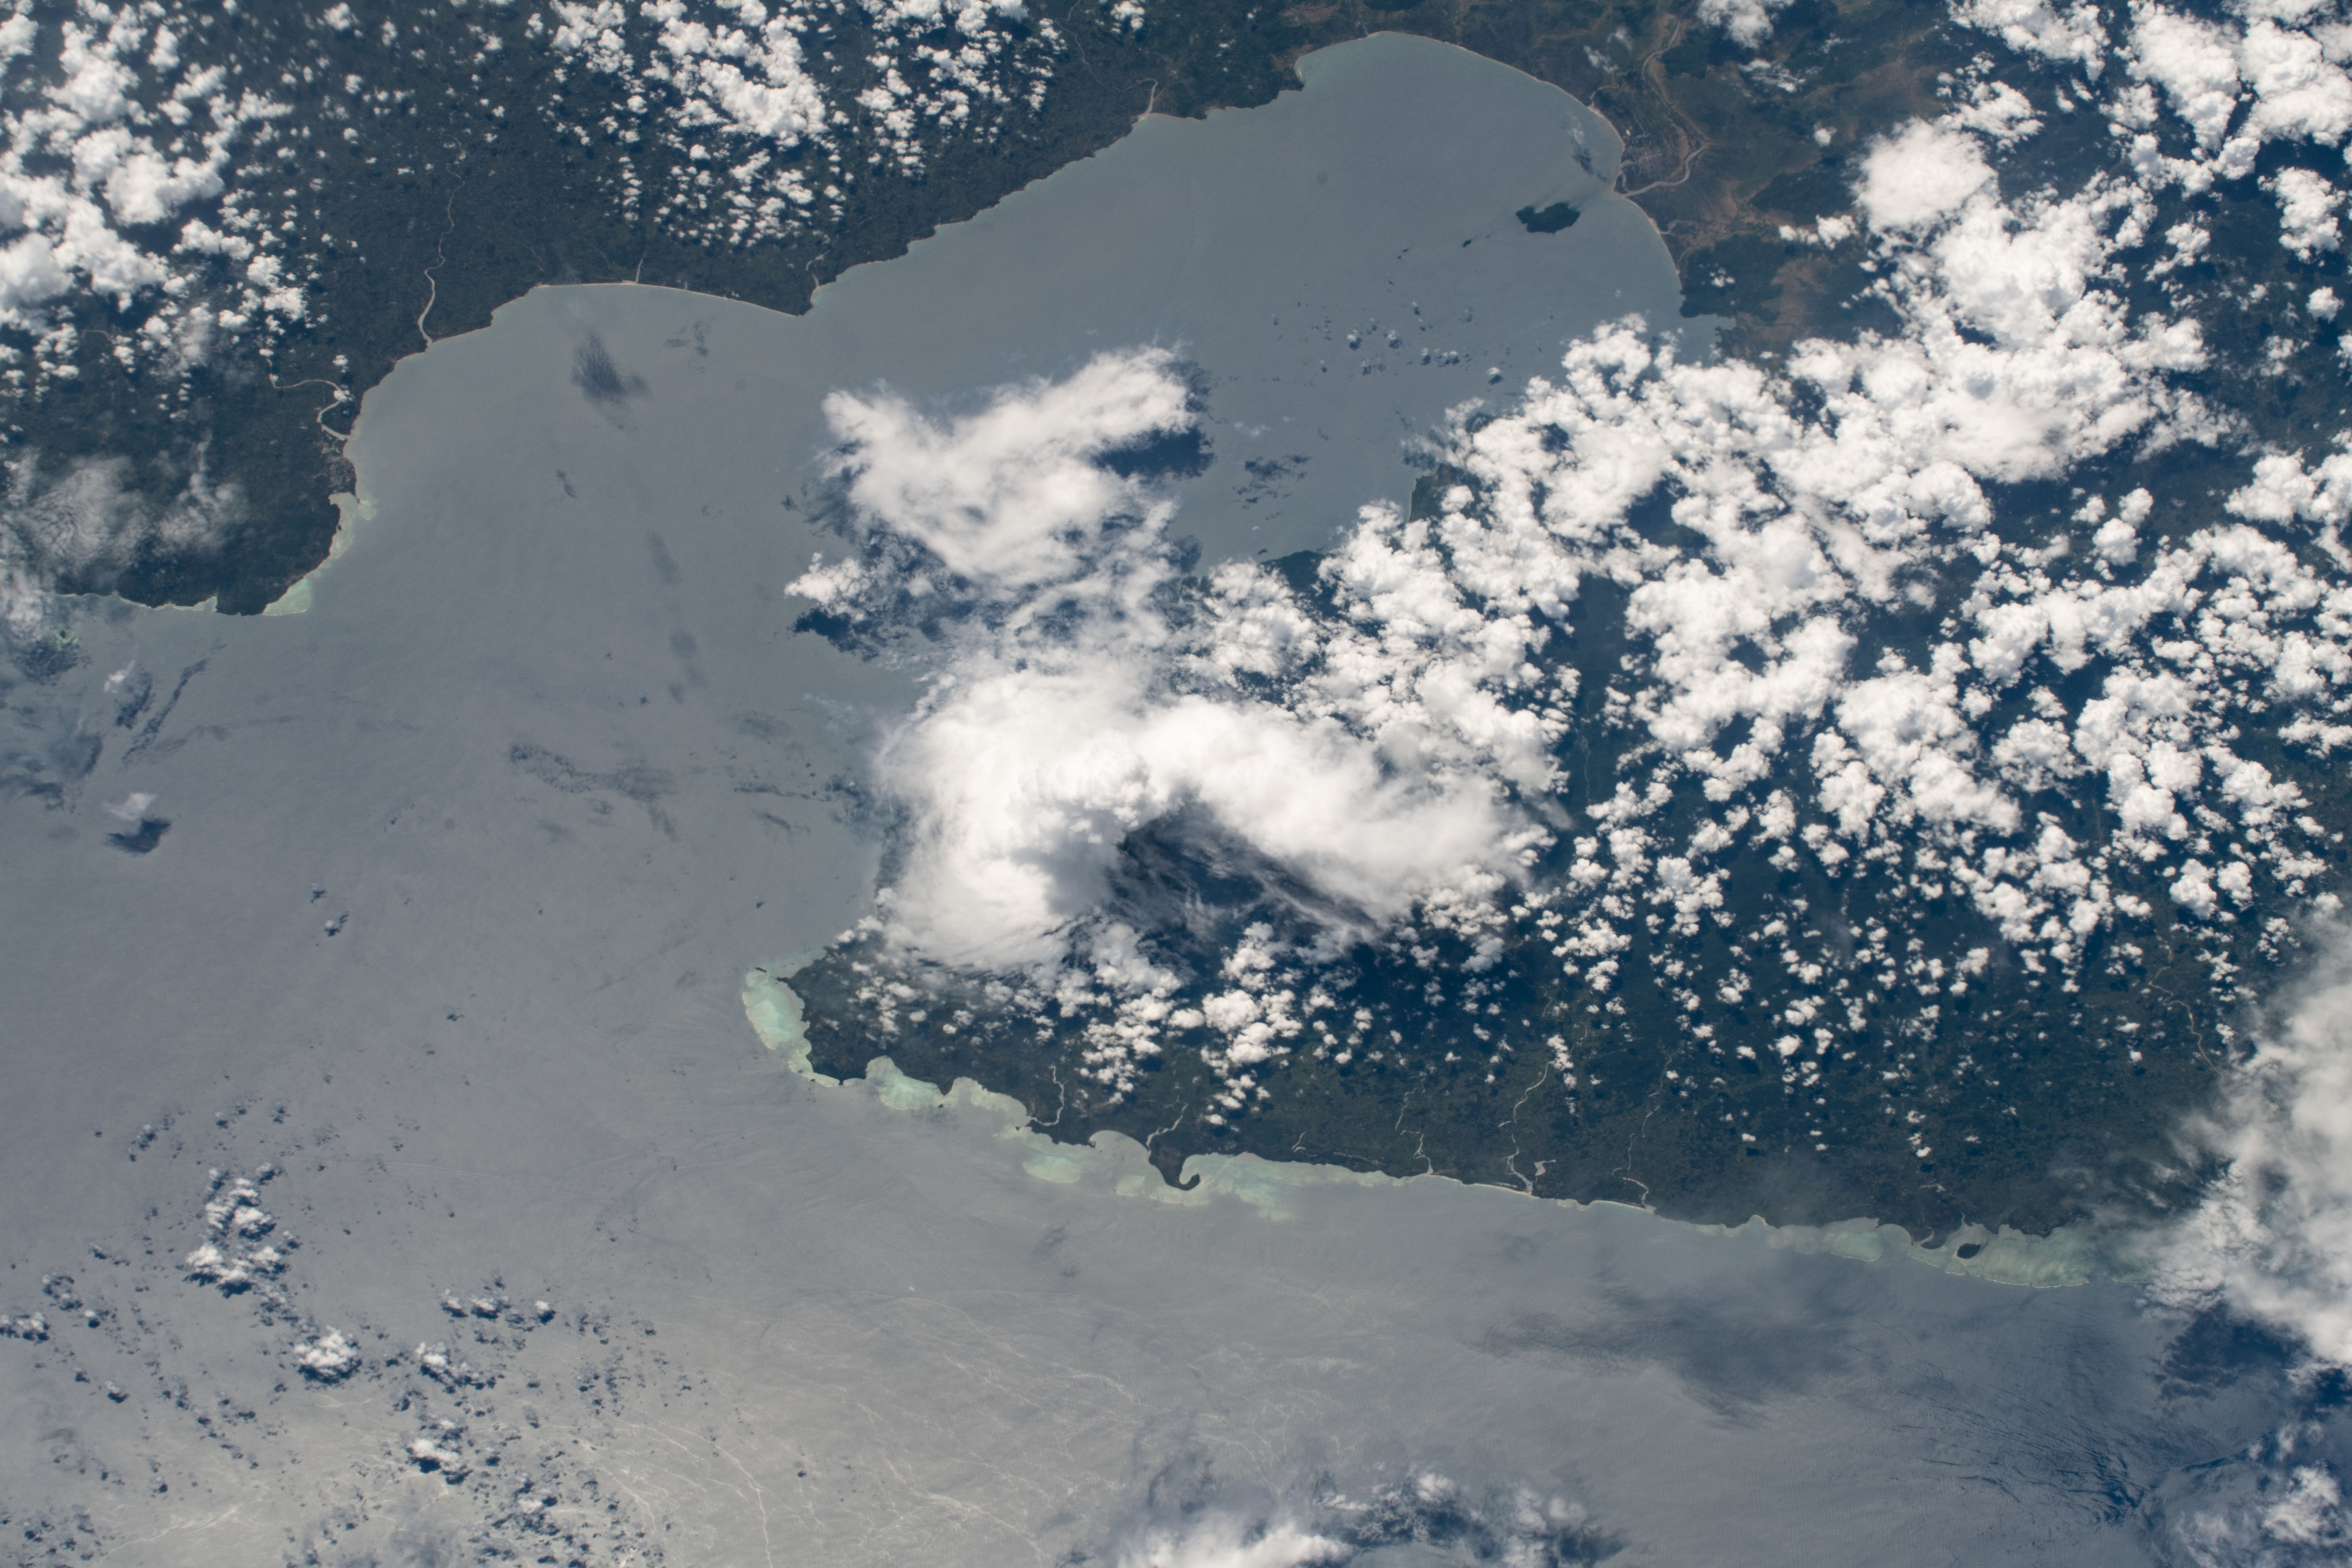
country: MADAGASCAR
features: HELODRANO ANTONGILA BAY, MASOLOA NATIONAL PARK
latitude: -15.7
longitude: 50.0
